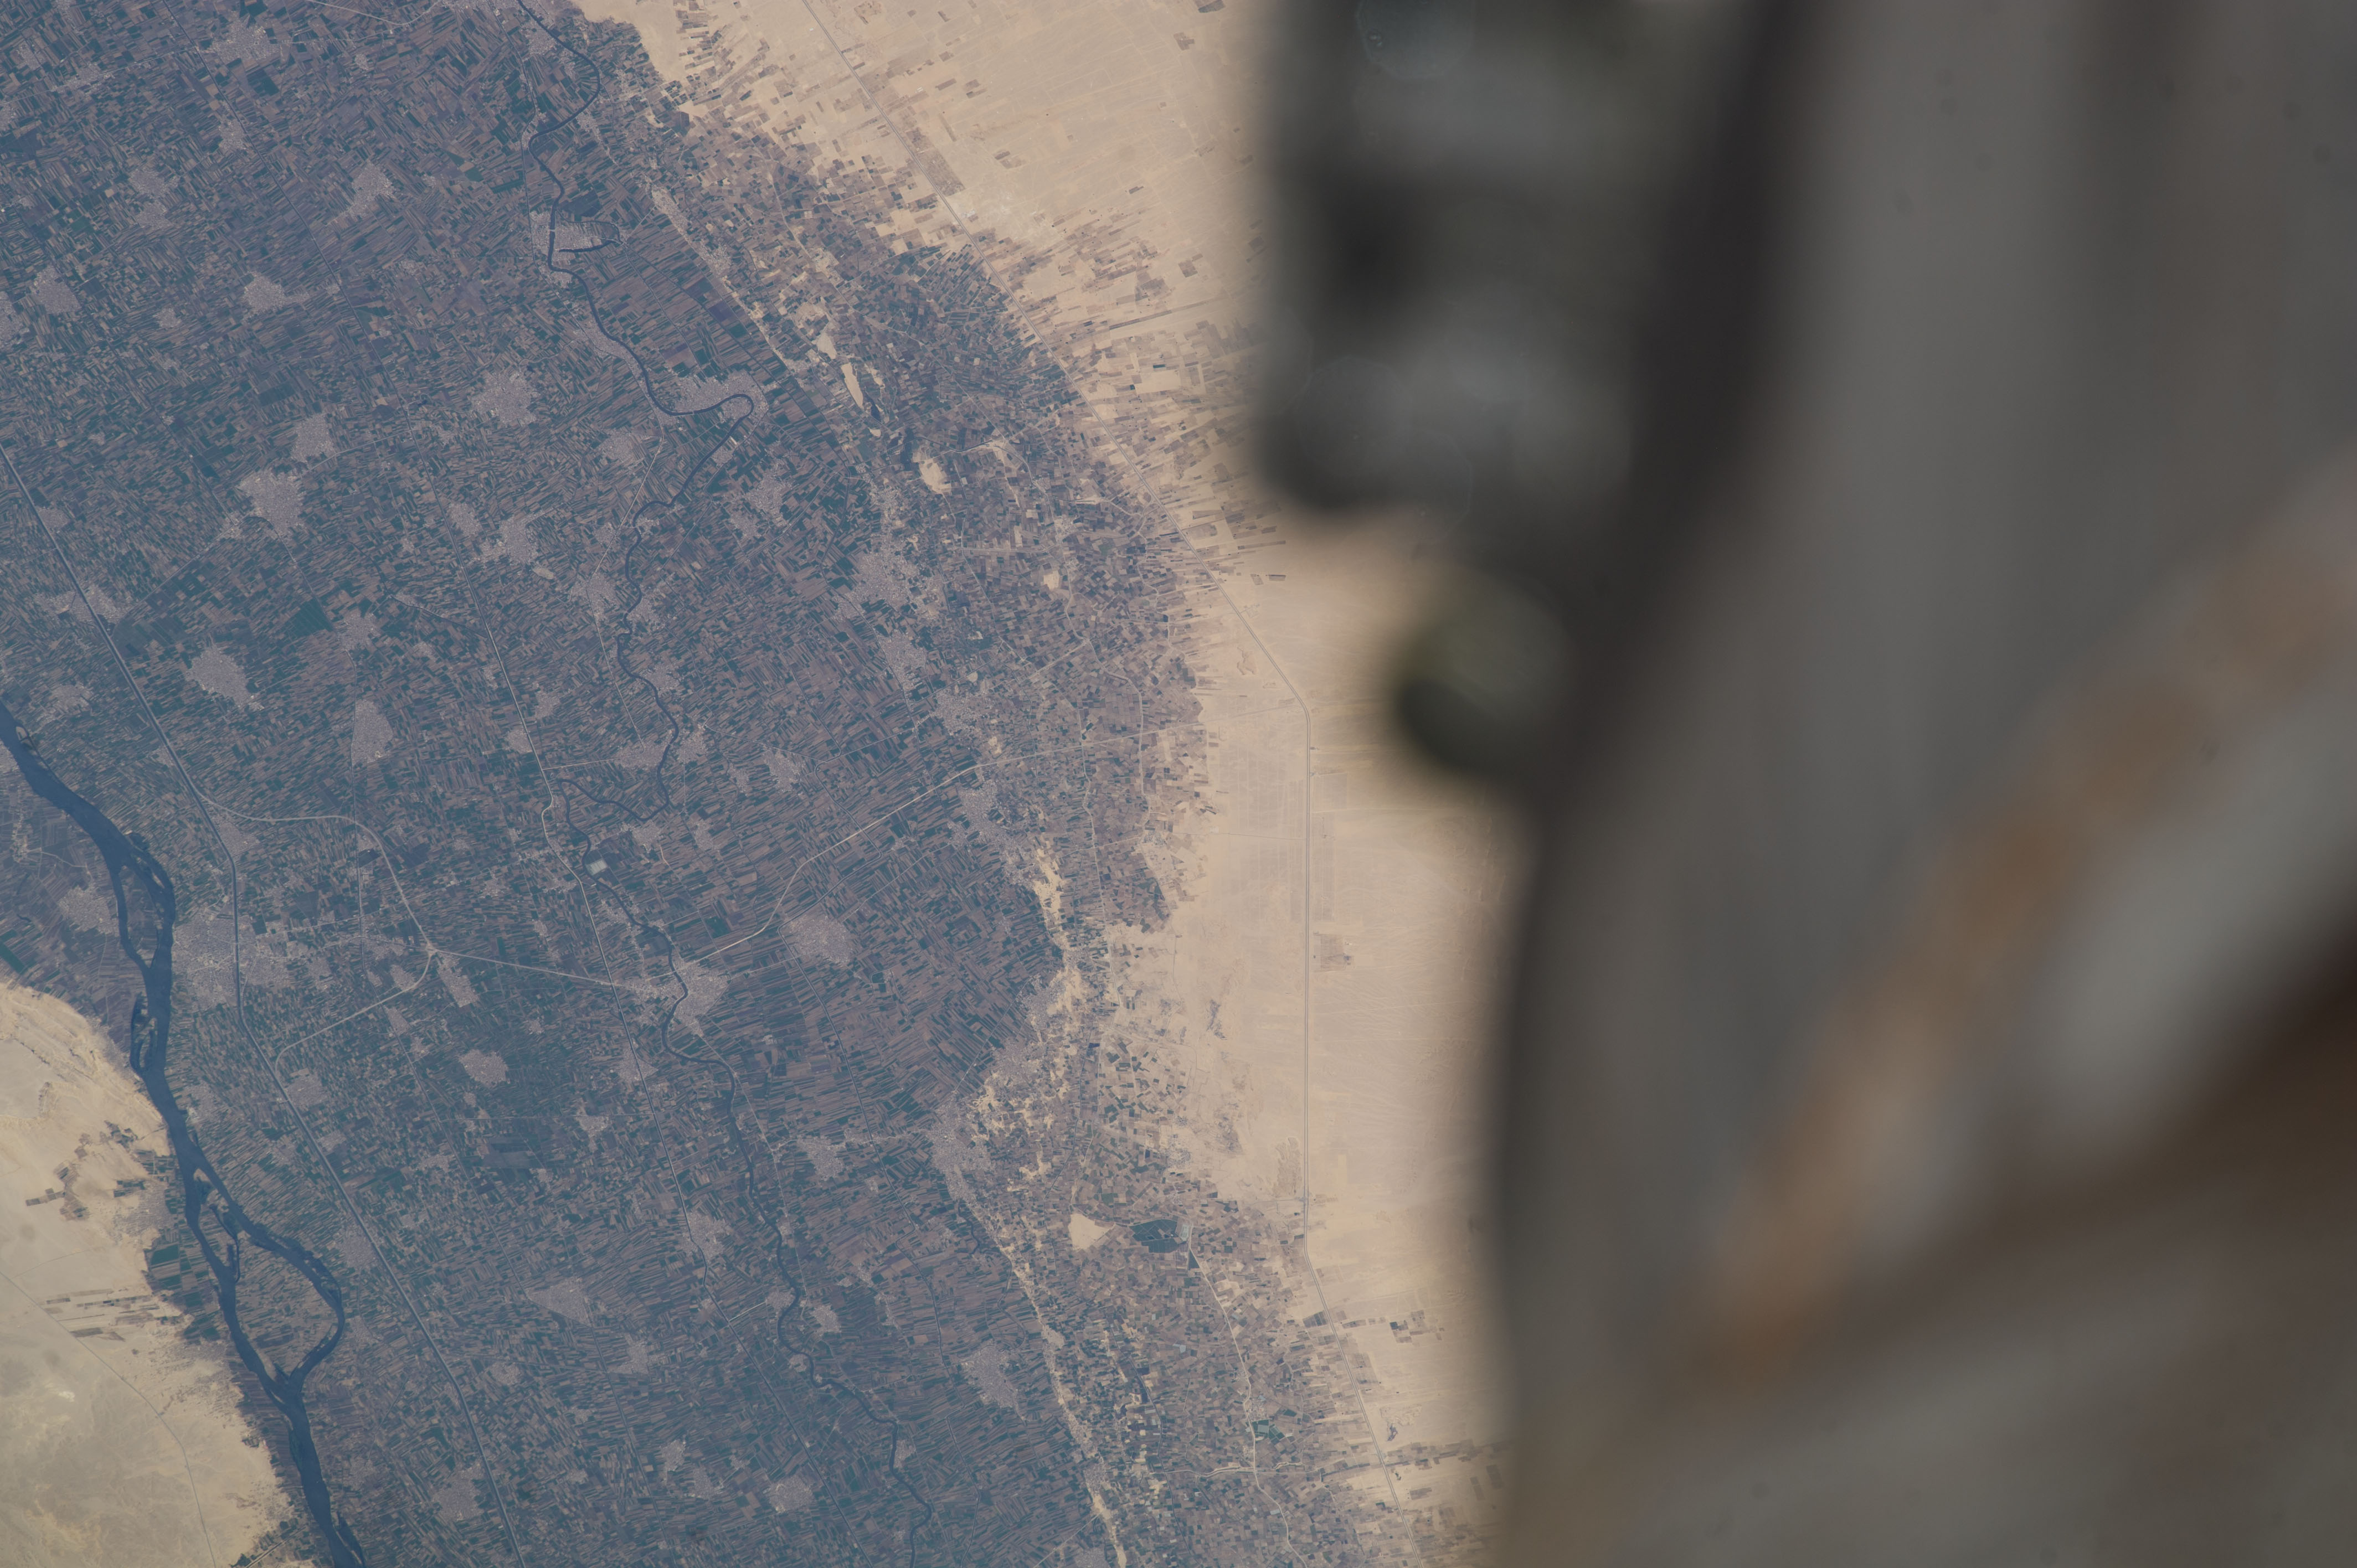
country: EGYPT
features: SILO, DESERT, AL IDWAH MENIA, RED SEA, QASR LAMLUM
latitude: 28.7
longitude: 30.7
